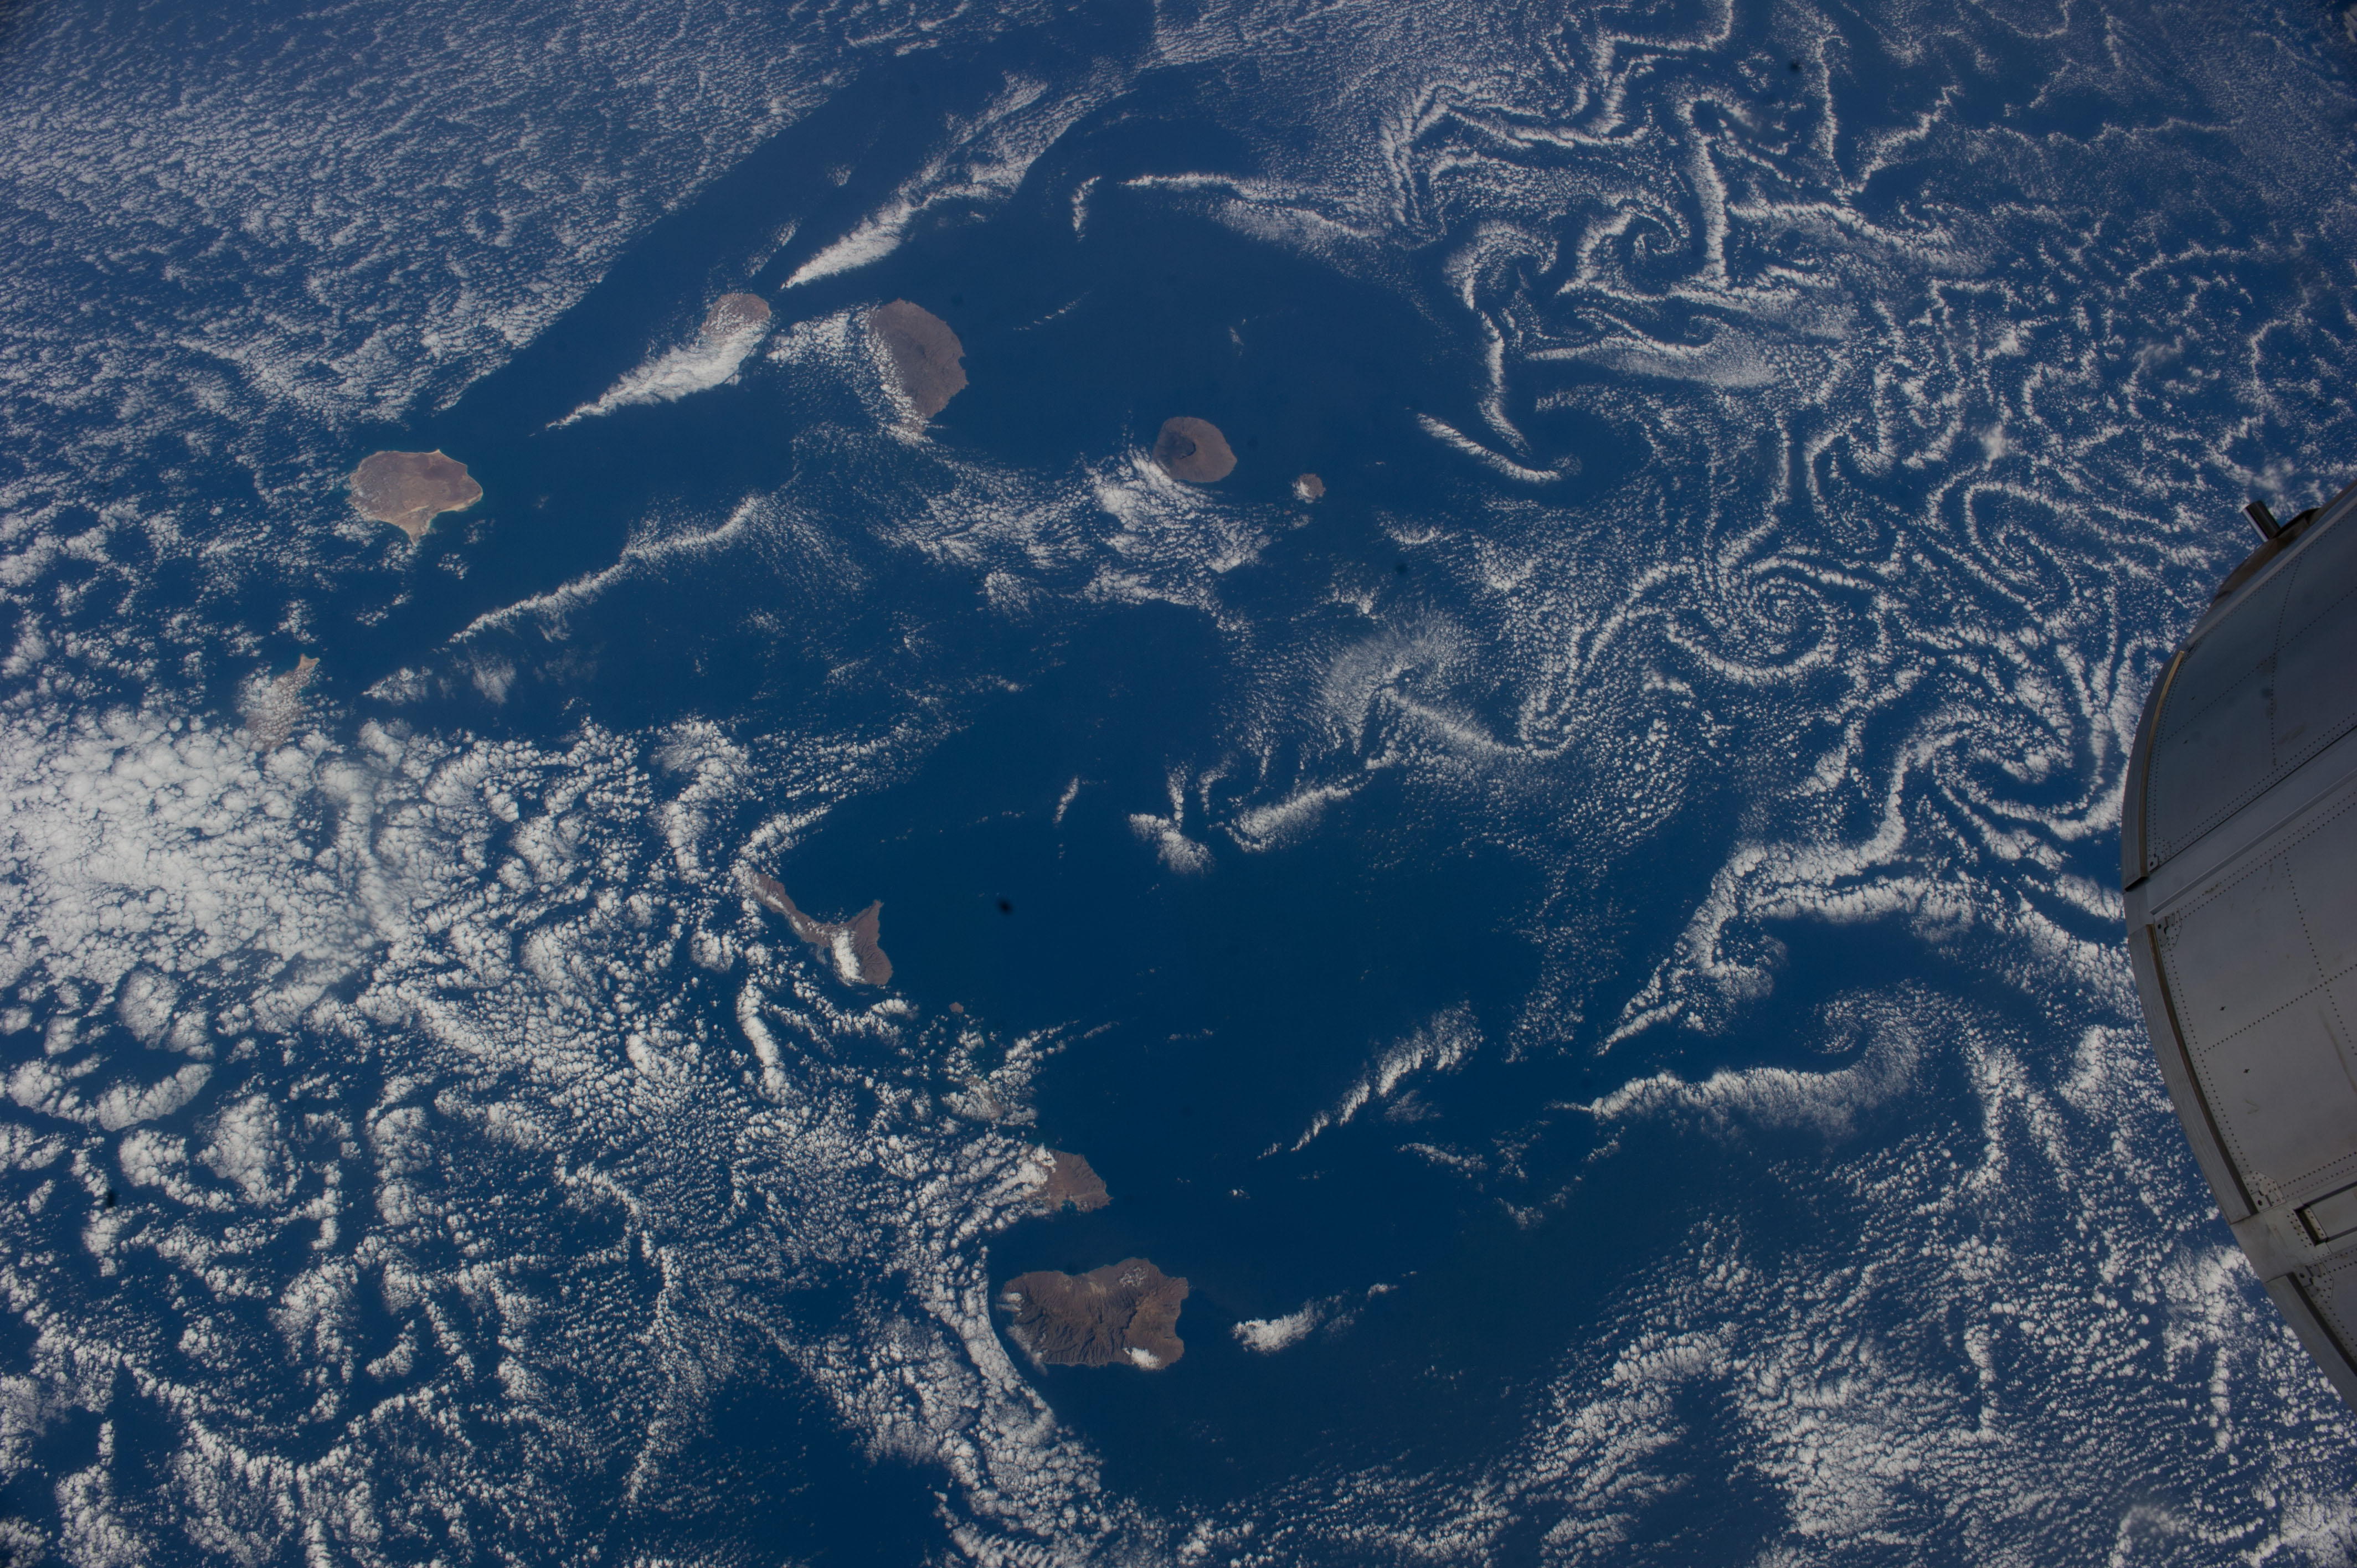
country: CAPE VERDE
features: ISLANDS, FIRE ISLAND, FOGO NATIONAL PARK, CAPE VERDE
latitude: 15.5
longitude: -24.9
